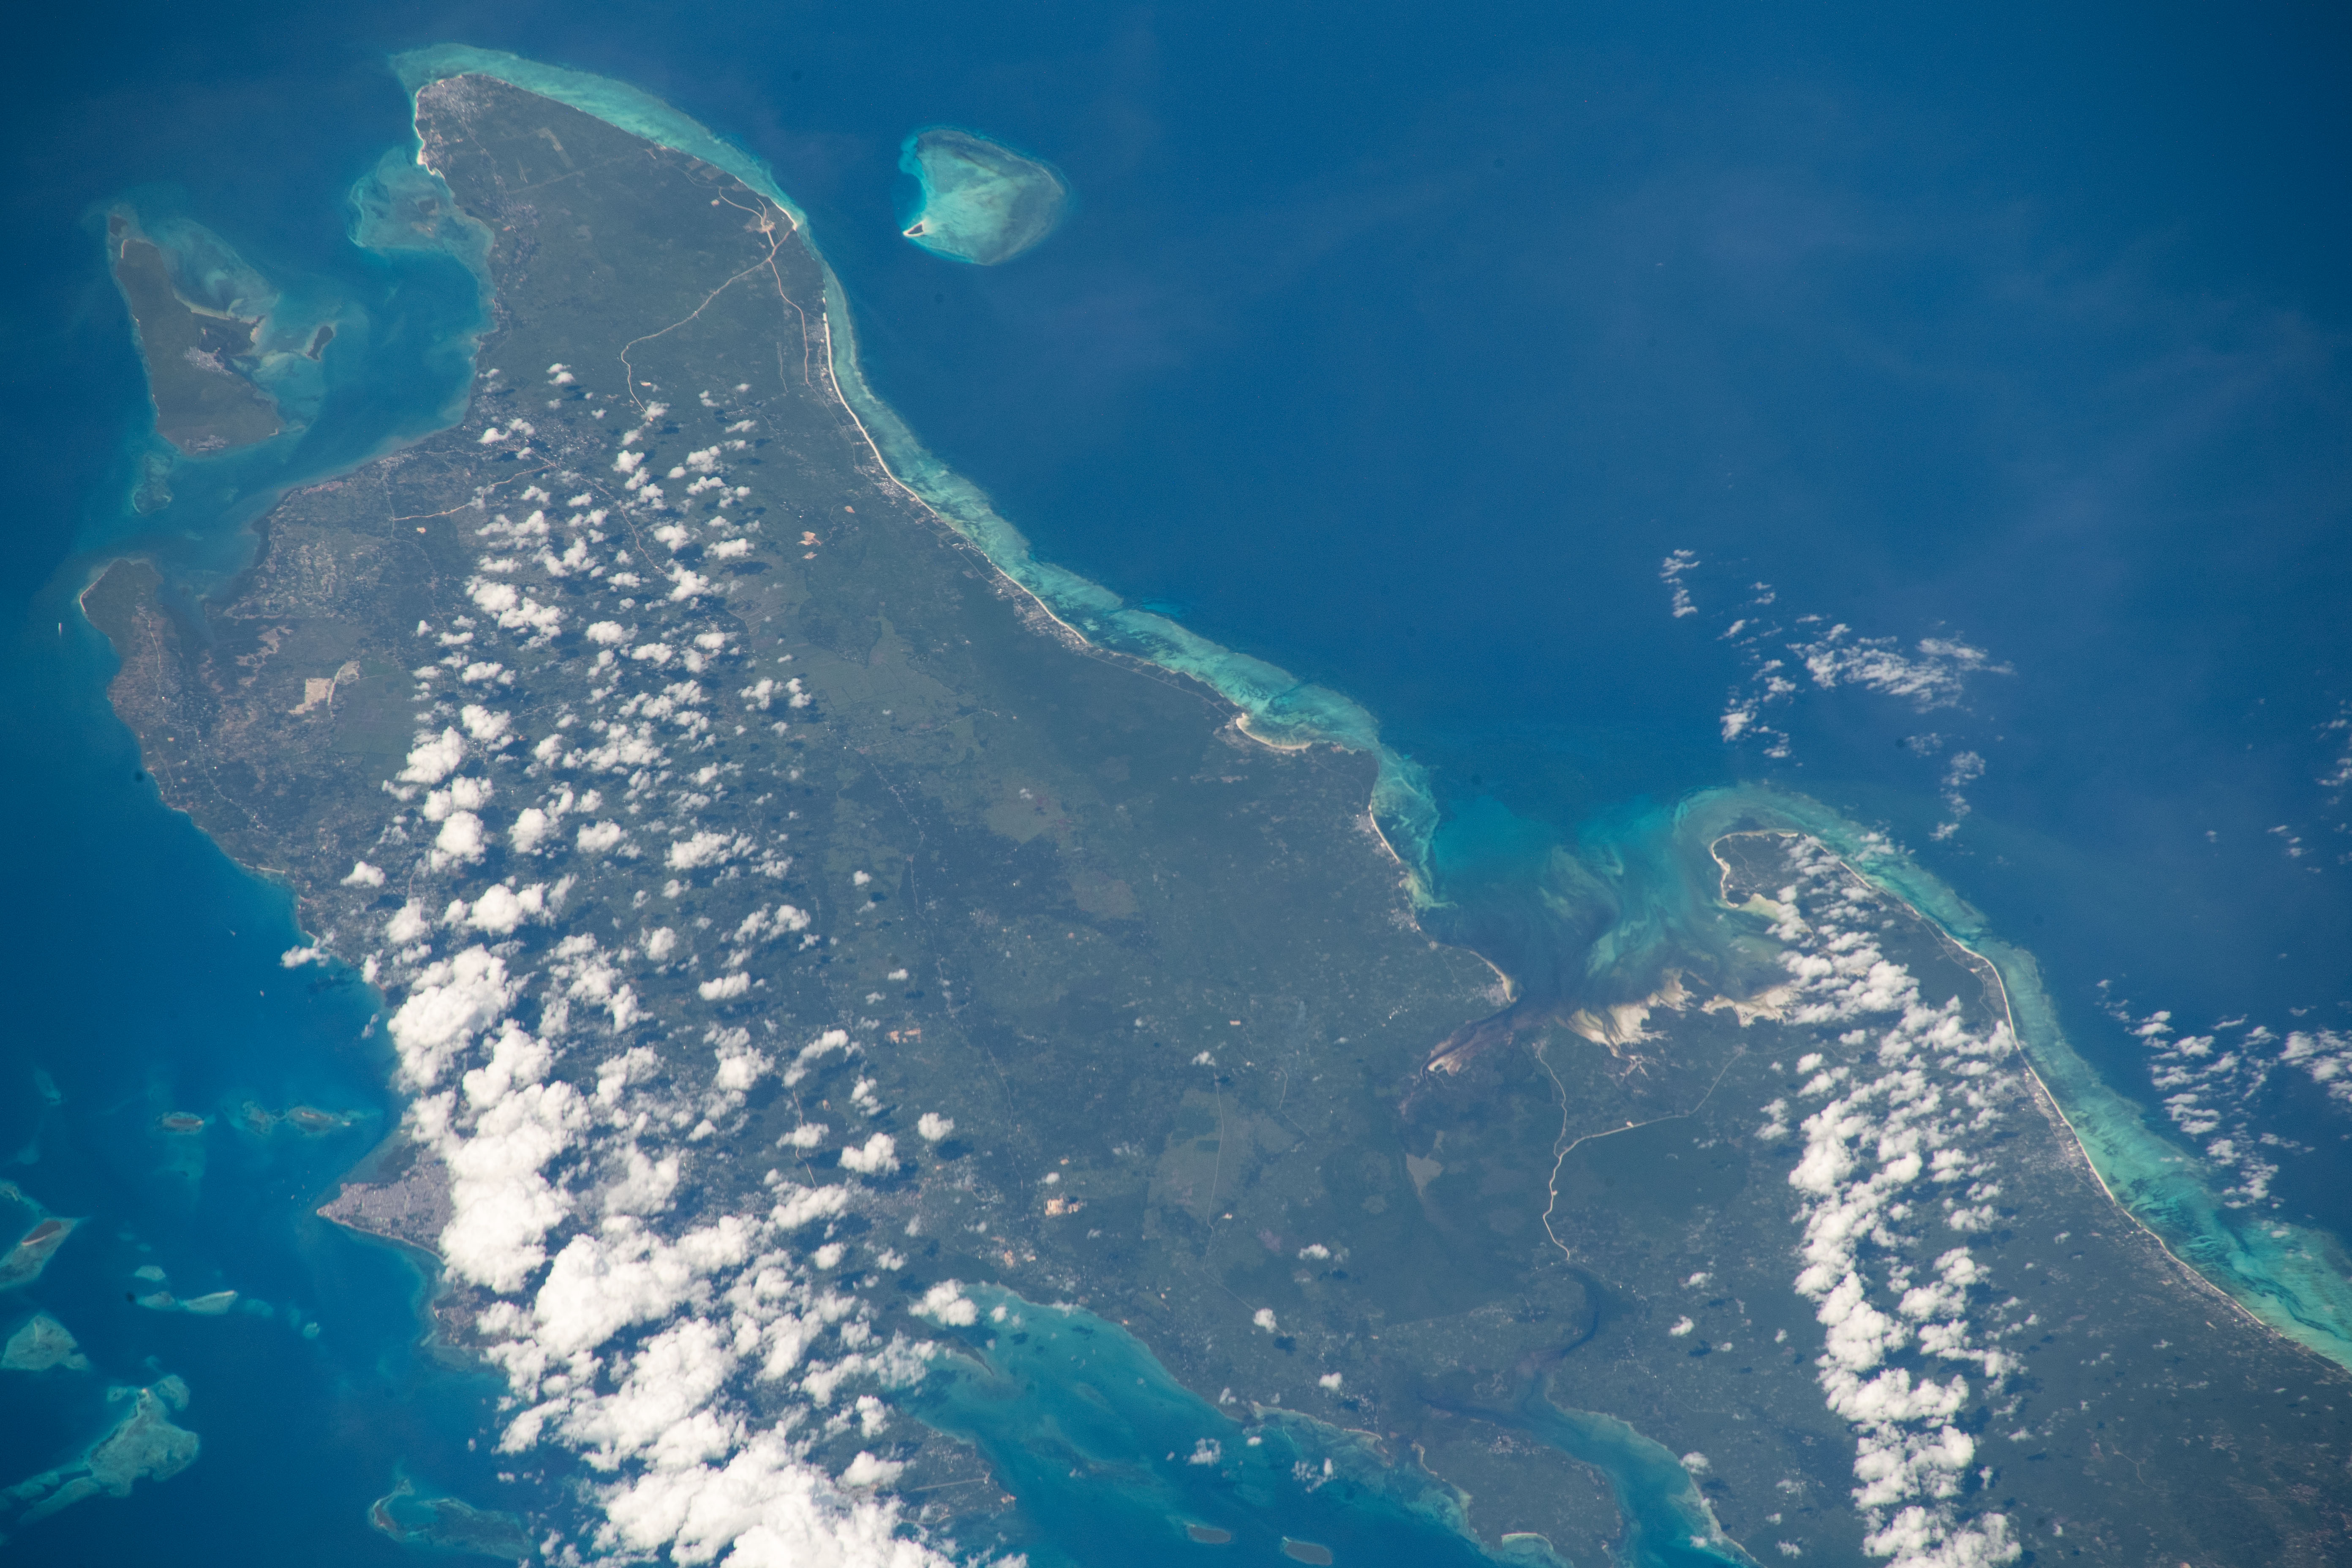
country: TANZANIA
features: ZANZIBAR
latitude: -6.1
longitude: 39.4
